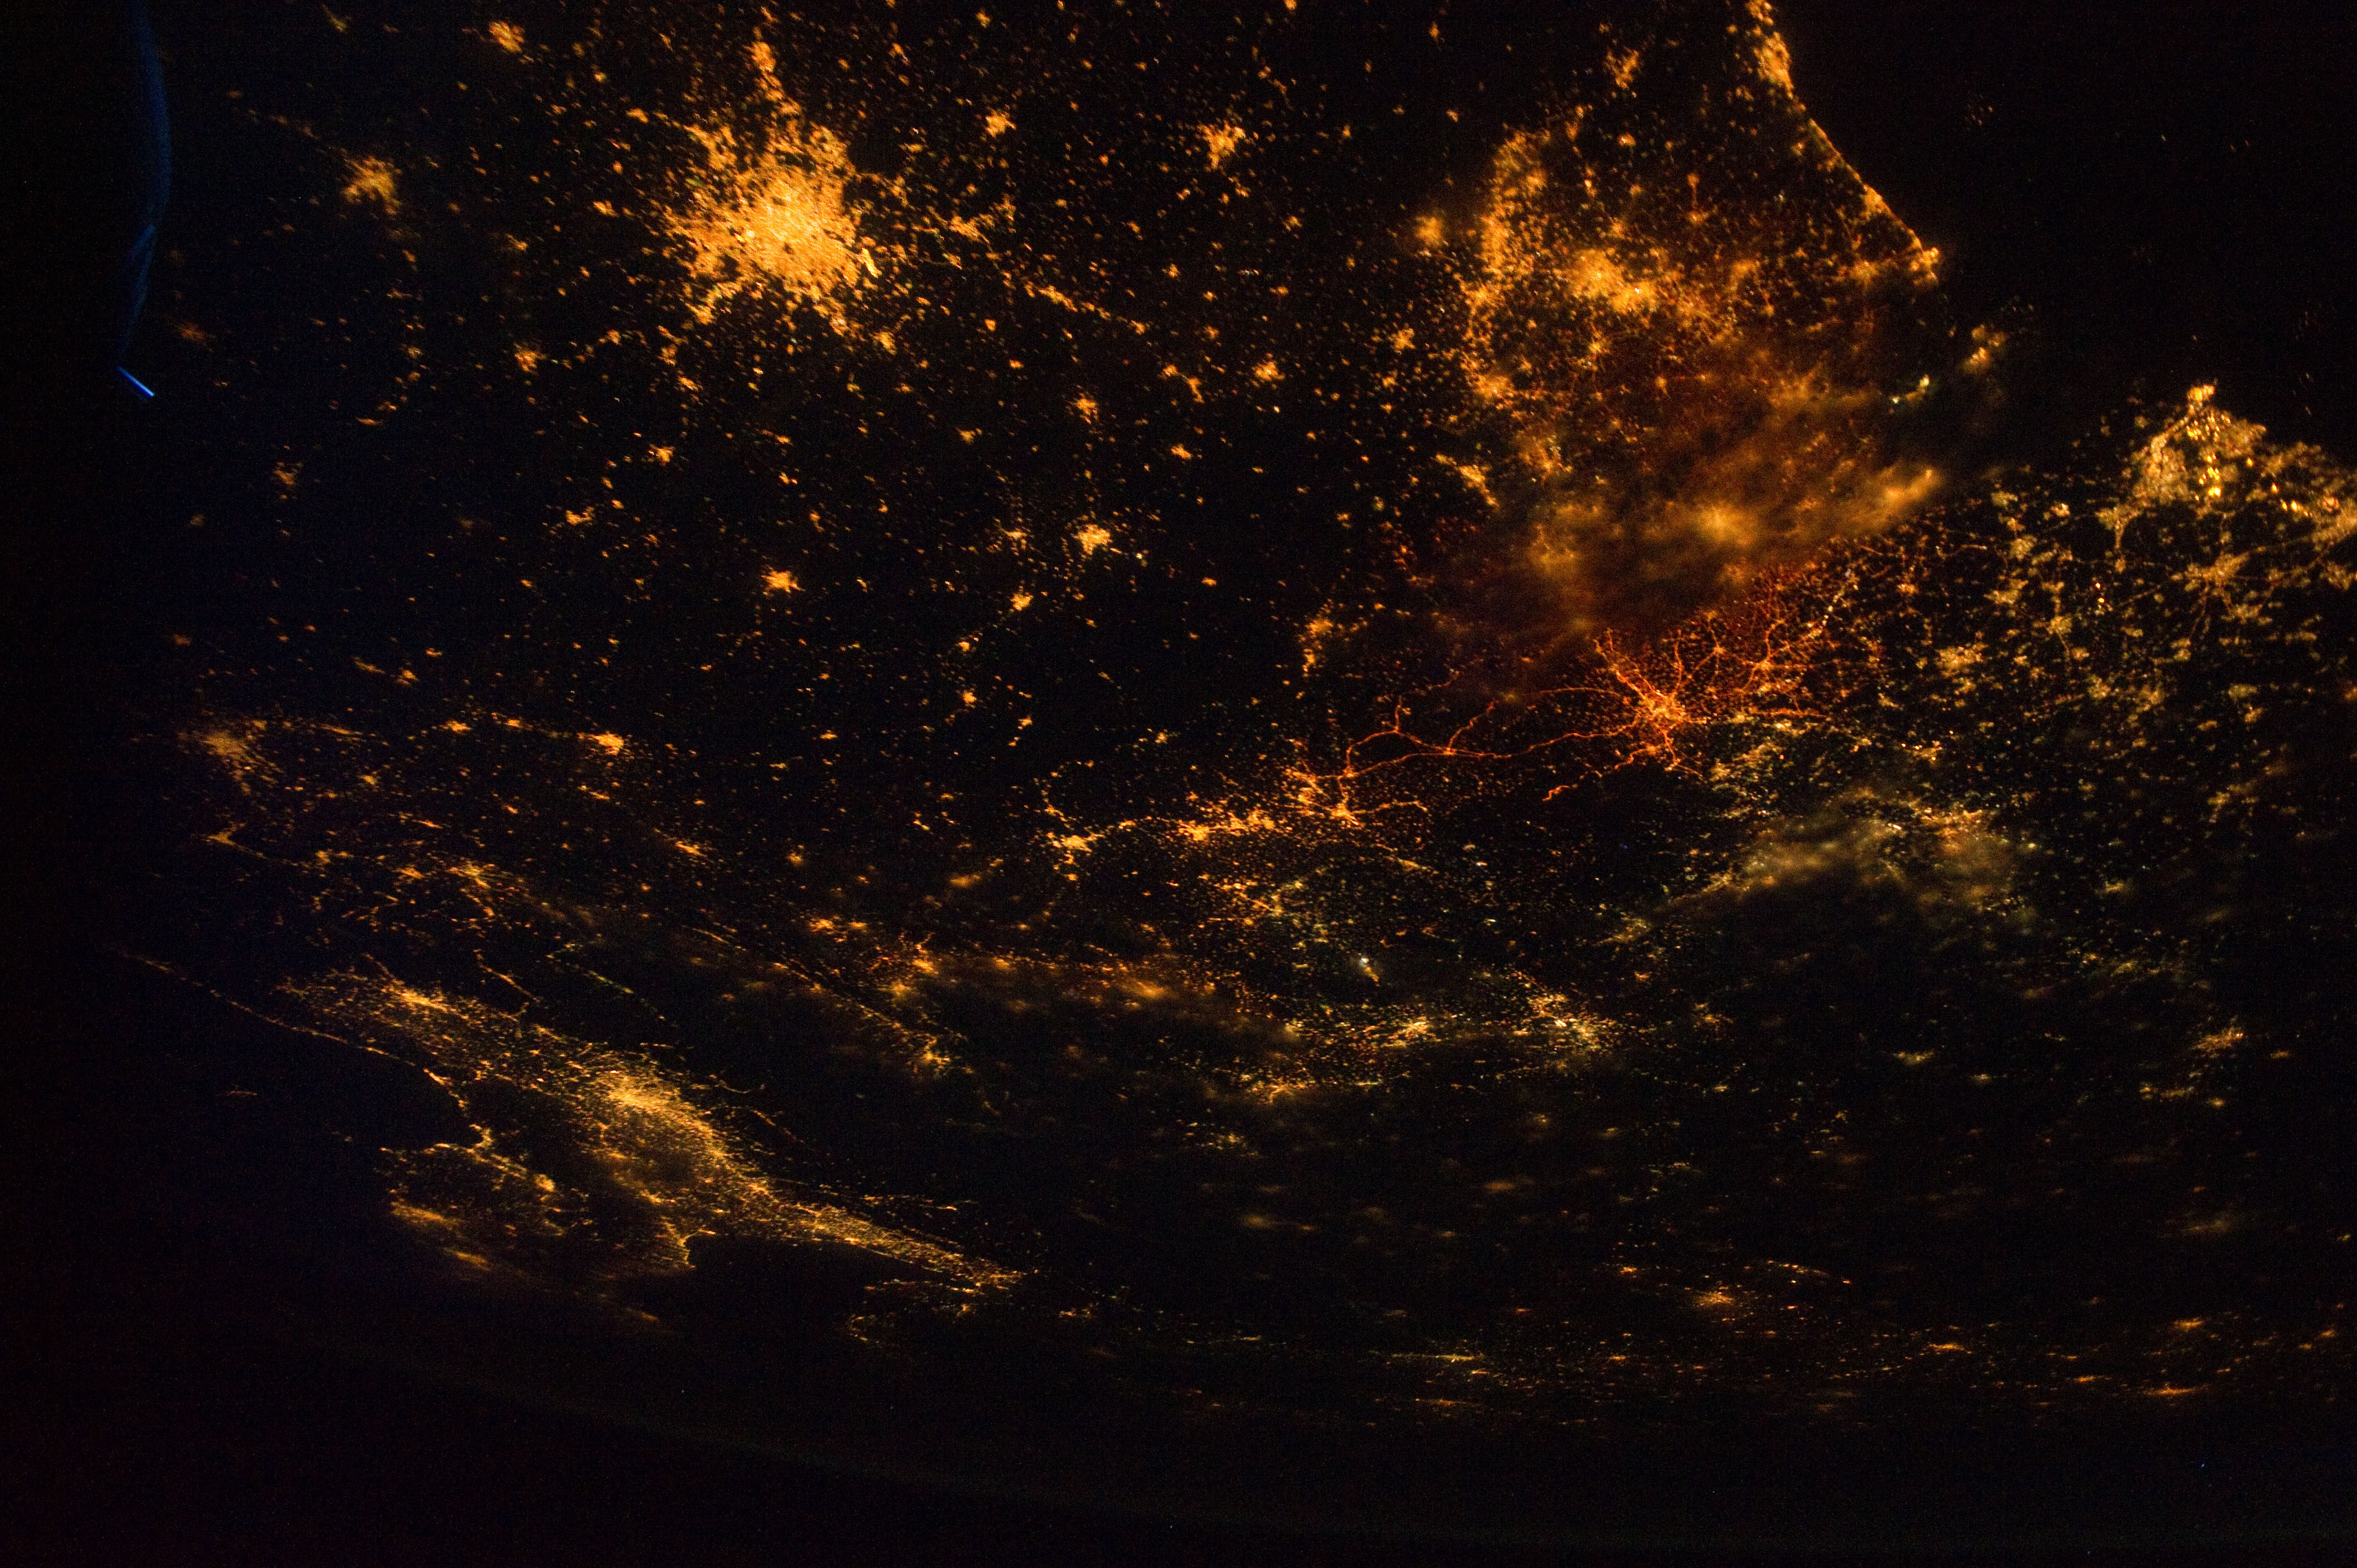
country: BELGIUM
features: PAN- NW. EUROPE AT NIGHT, PARIS, BRUSSELS, AMSTERDAM, LUXEMBOURG, MILAN
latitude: 50.0
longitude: 5.5
